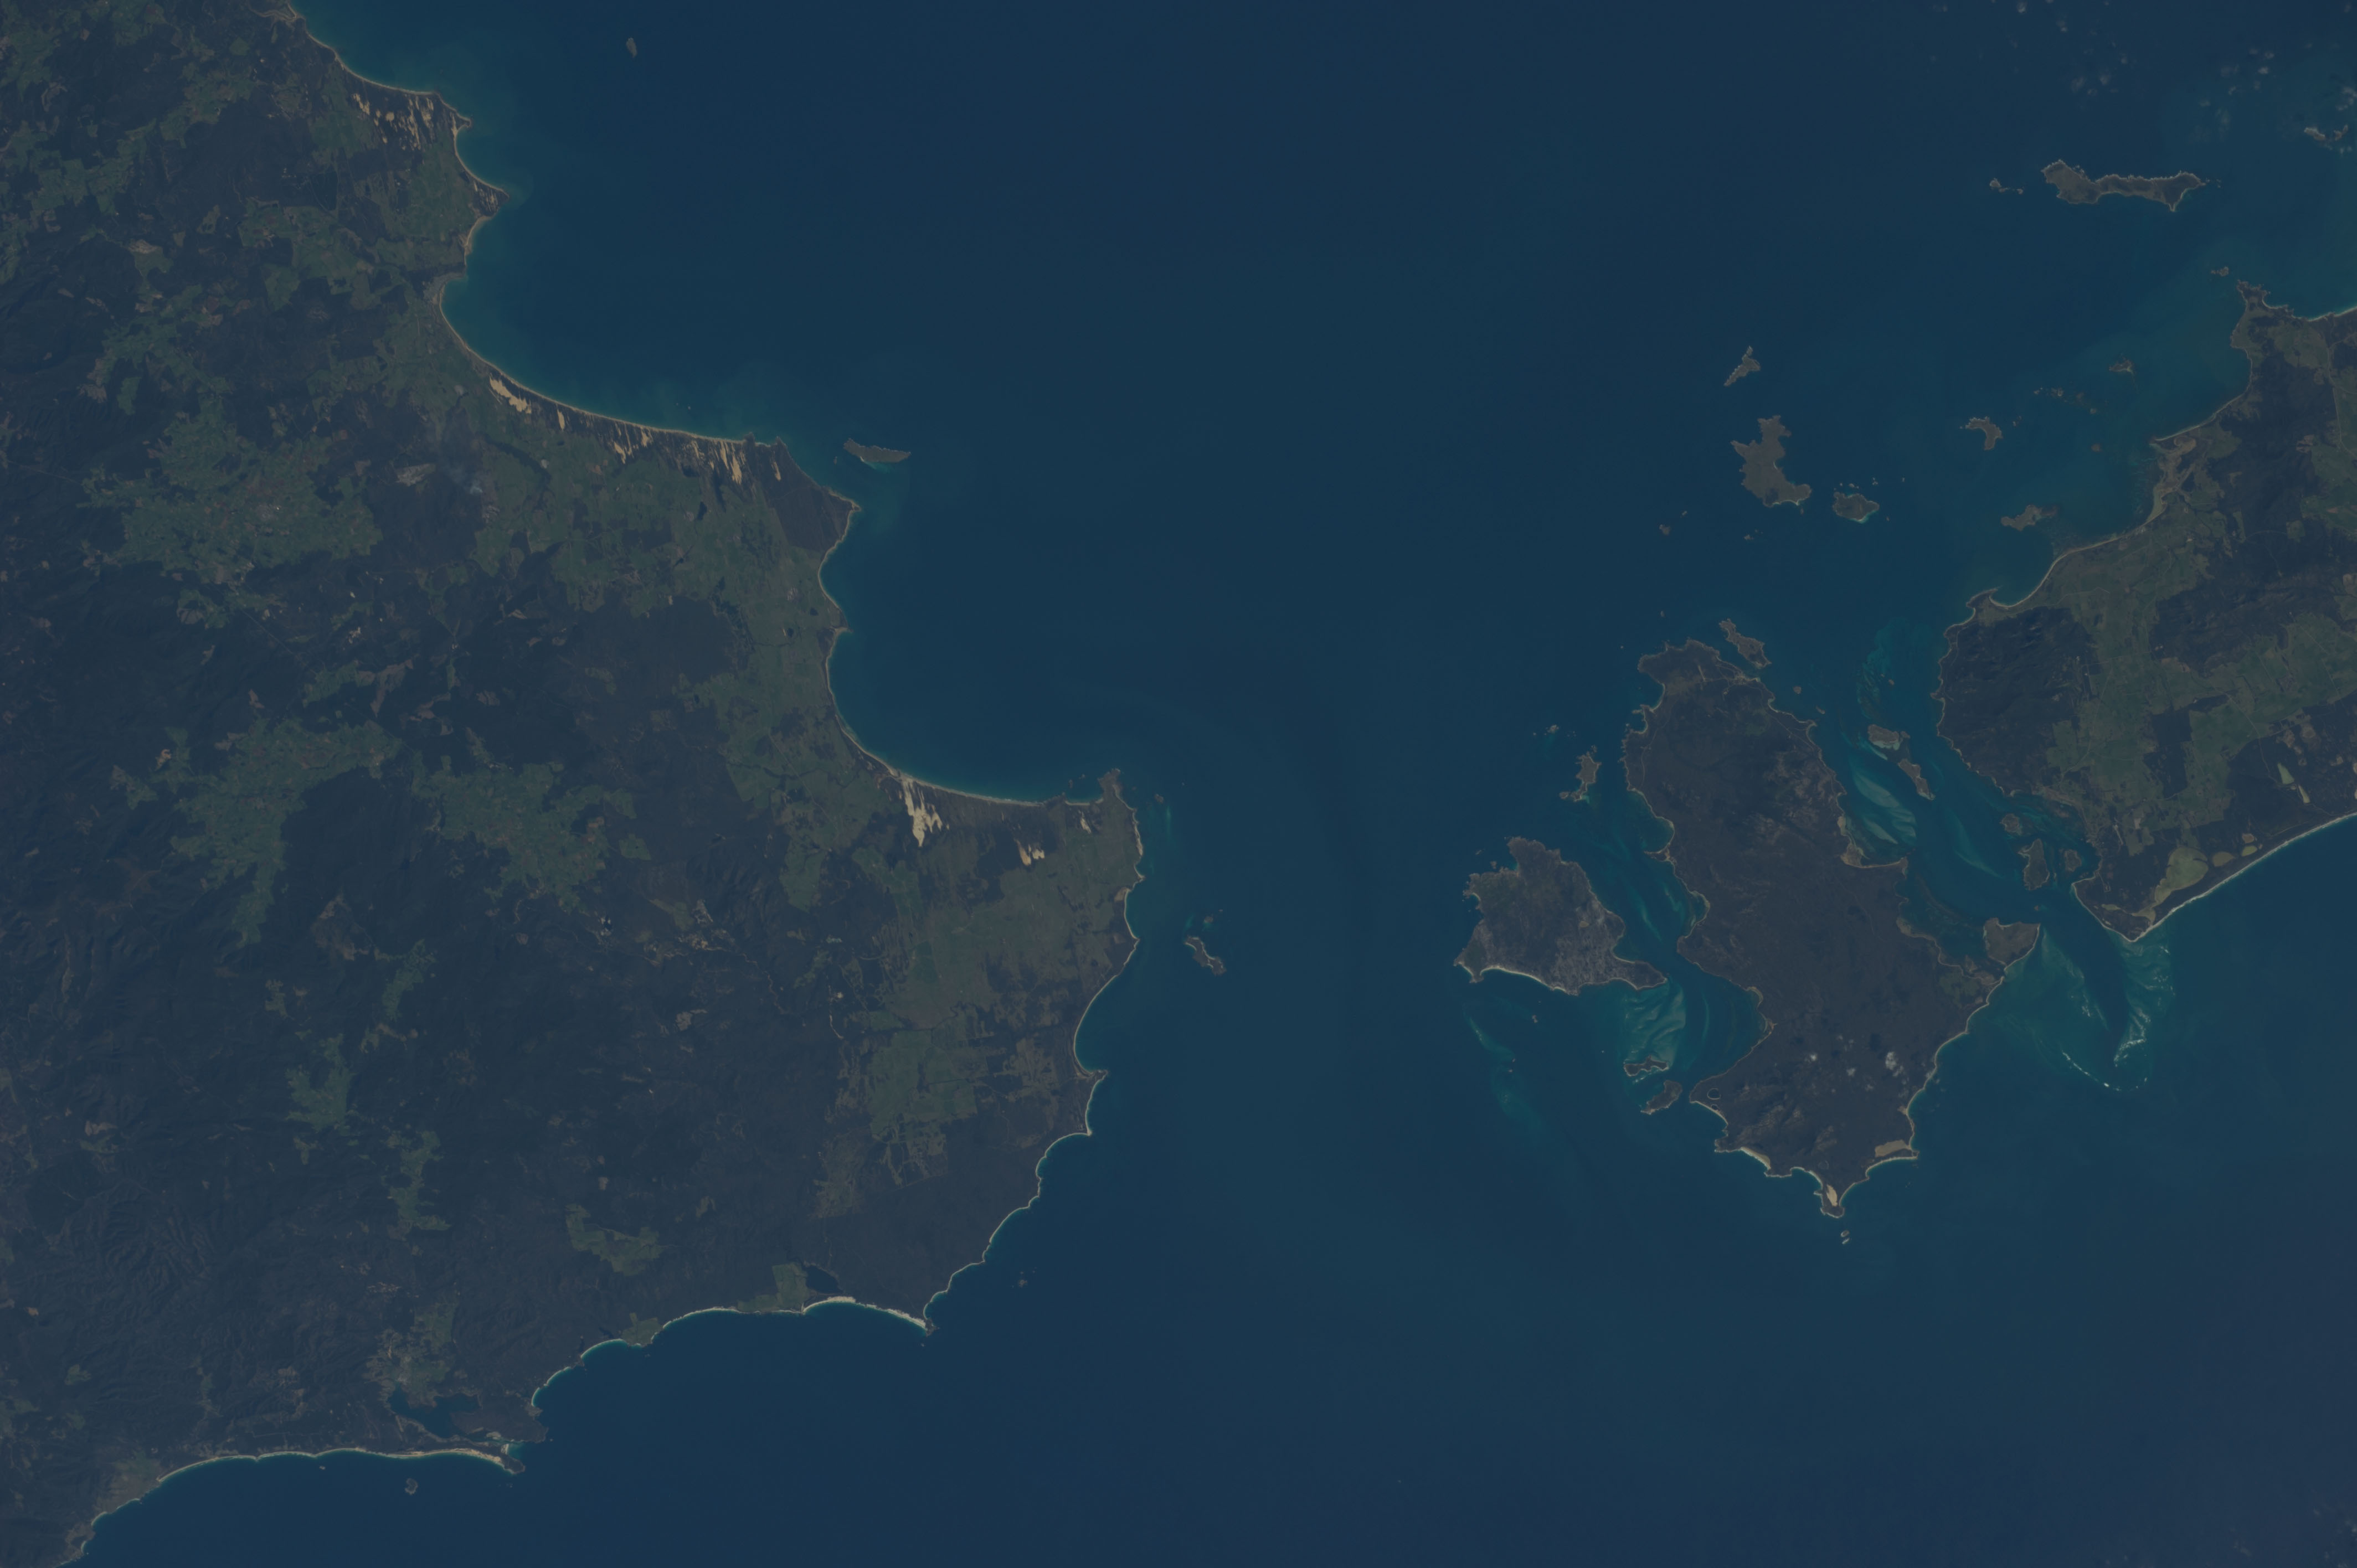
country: AUSTRALIA-T
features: FURNEAUX GROUP, BASS STR., BAY OF FIRES, SWAN I., TASMANIA
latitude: -40.7
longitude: 148.3
